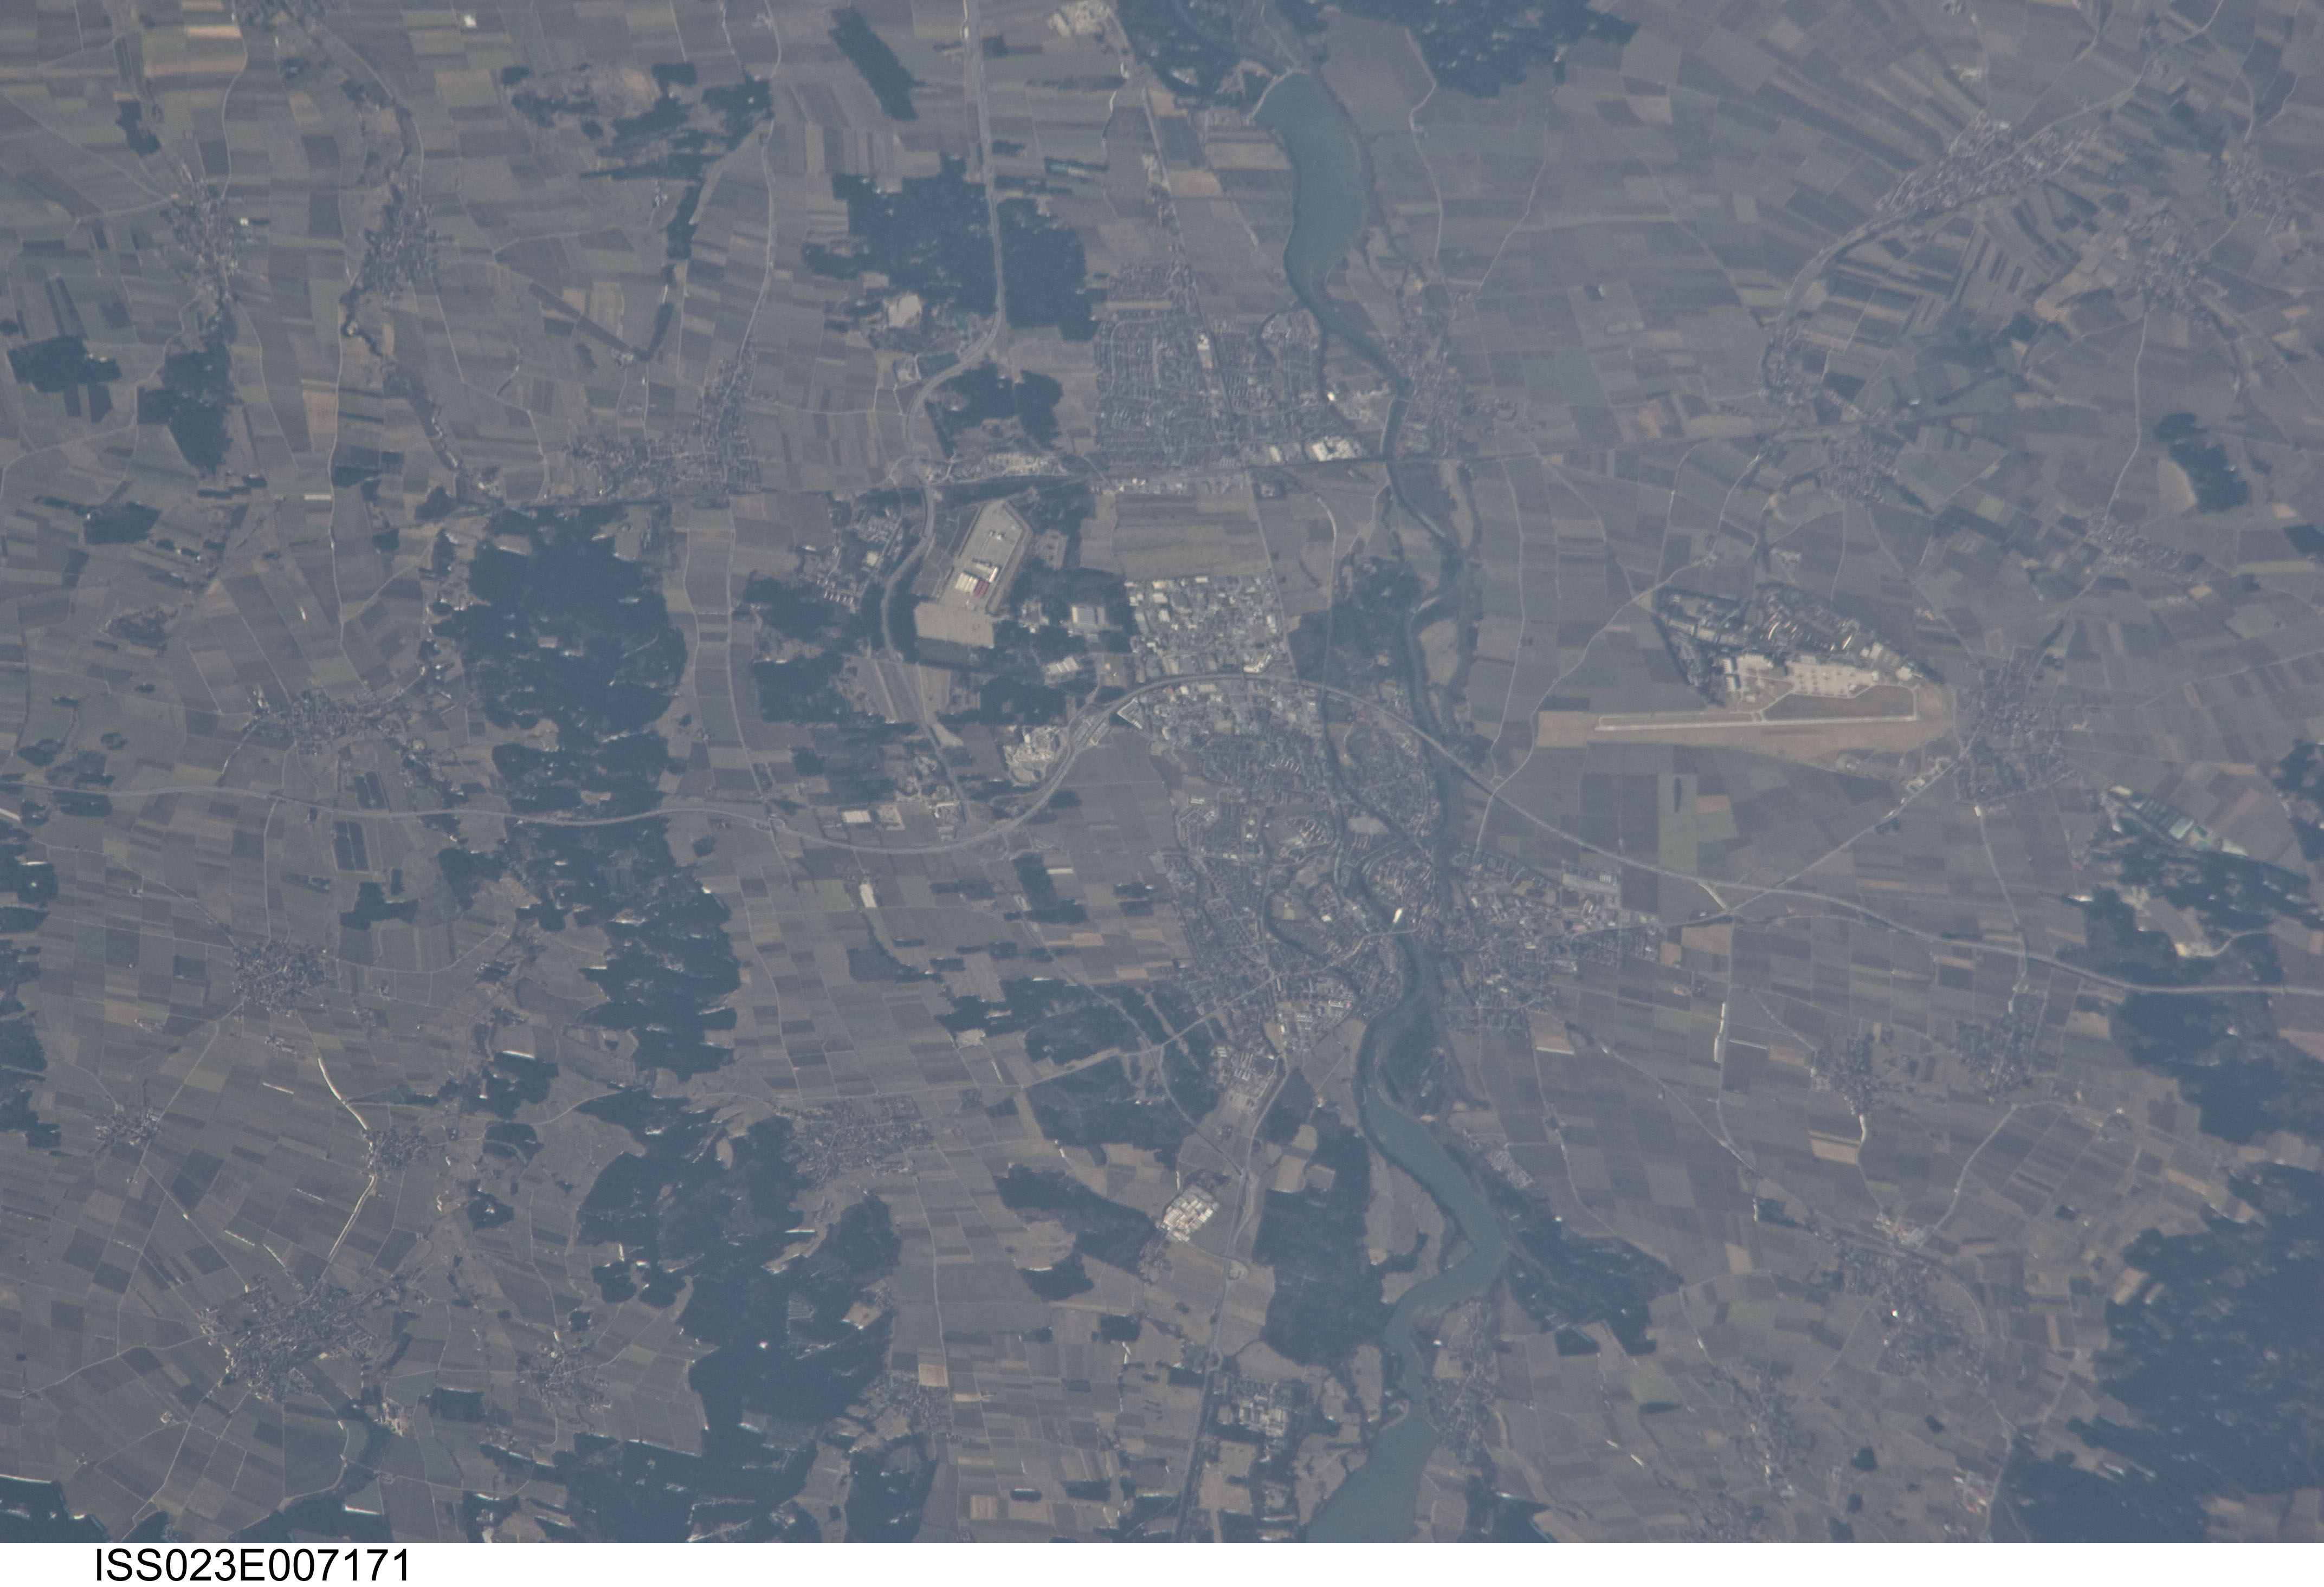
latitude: 48.0
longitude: 10.9
